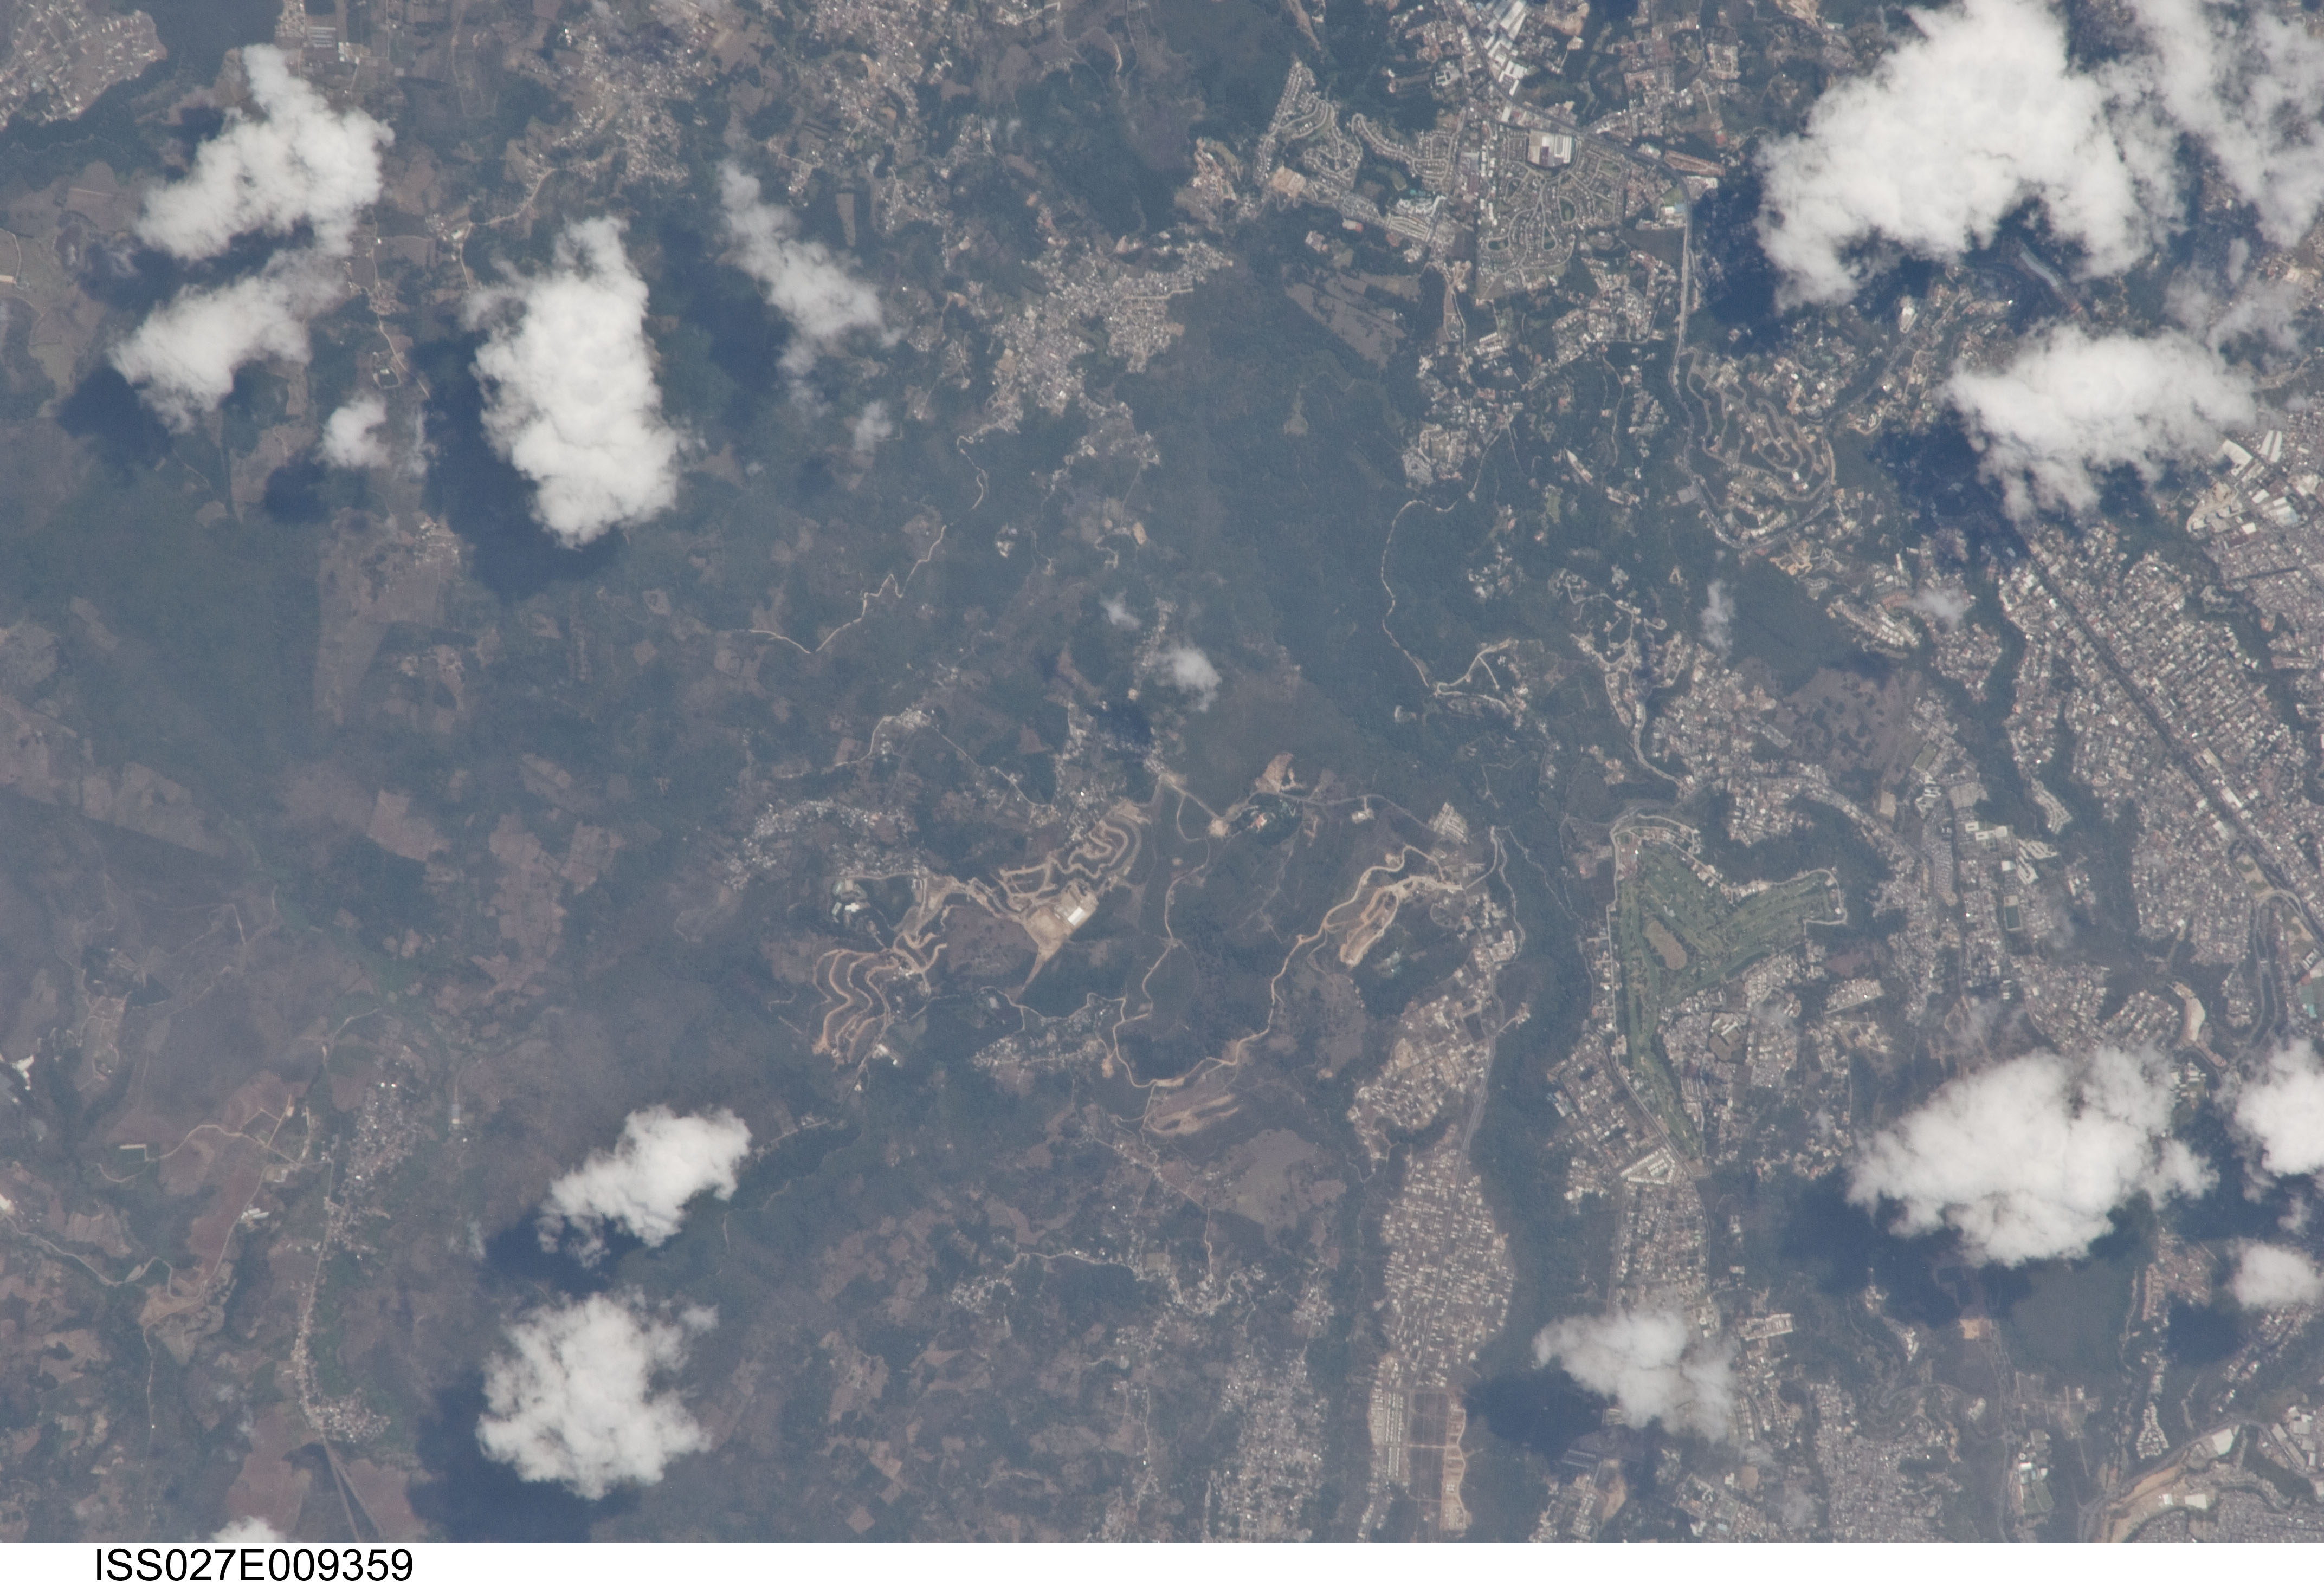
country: GUATEMALA
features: SOUTHEASTERN GUATAMALA CITY
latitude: 14.6
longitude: -90.5
